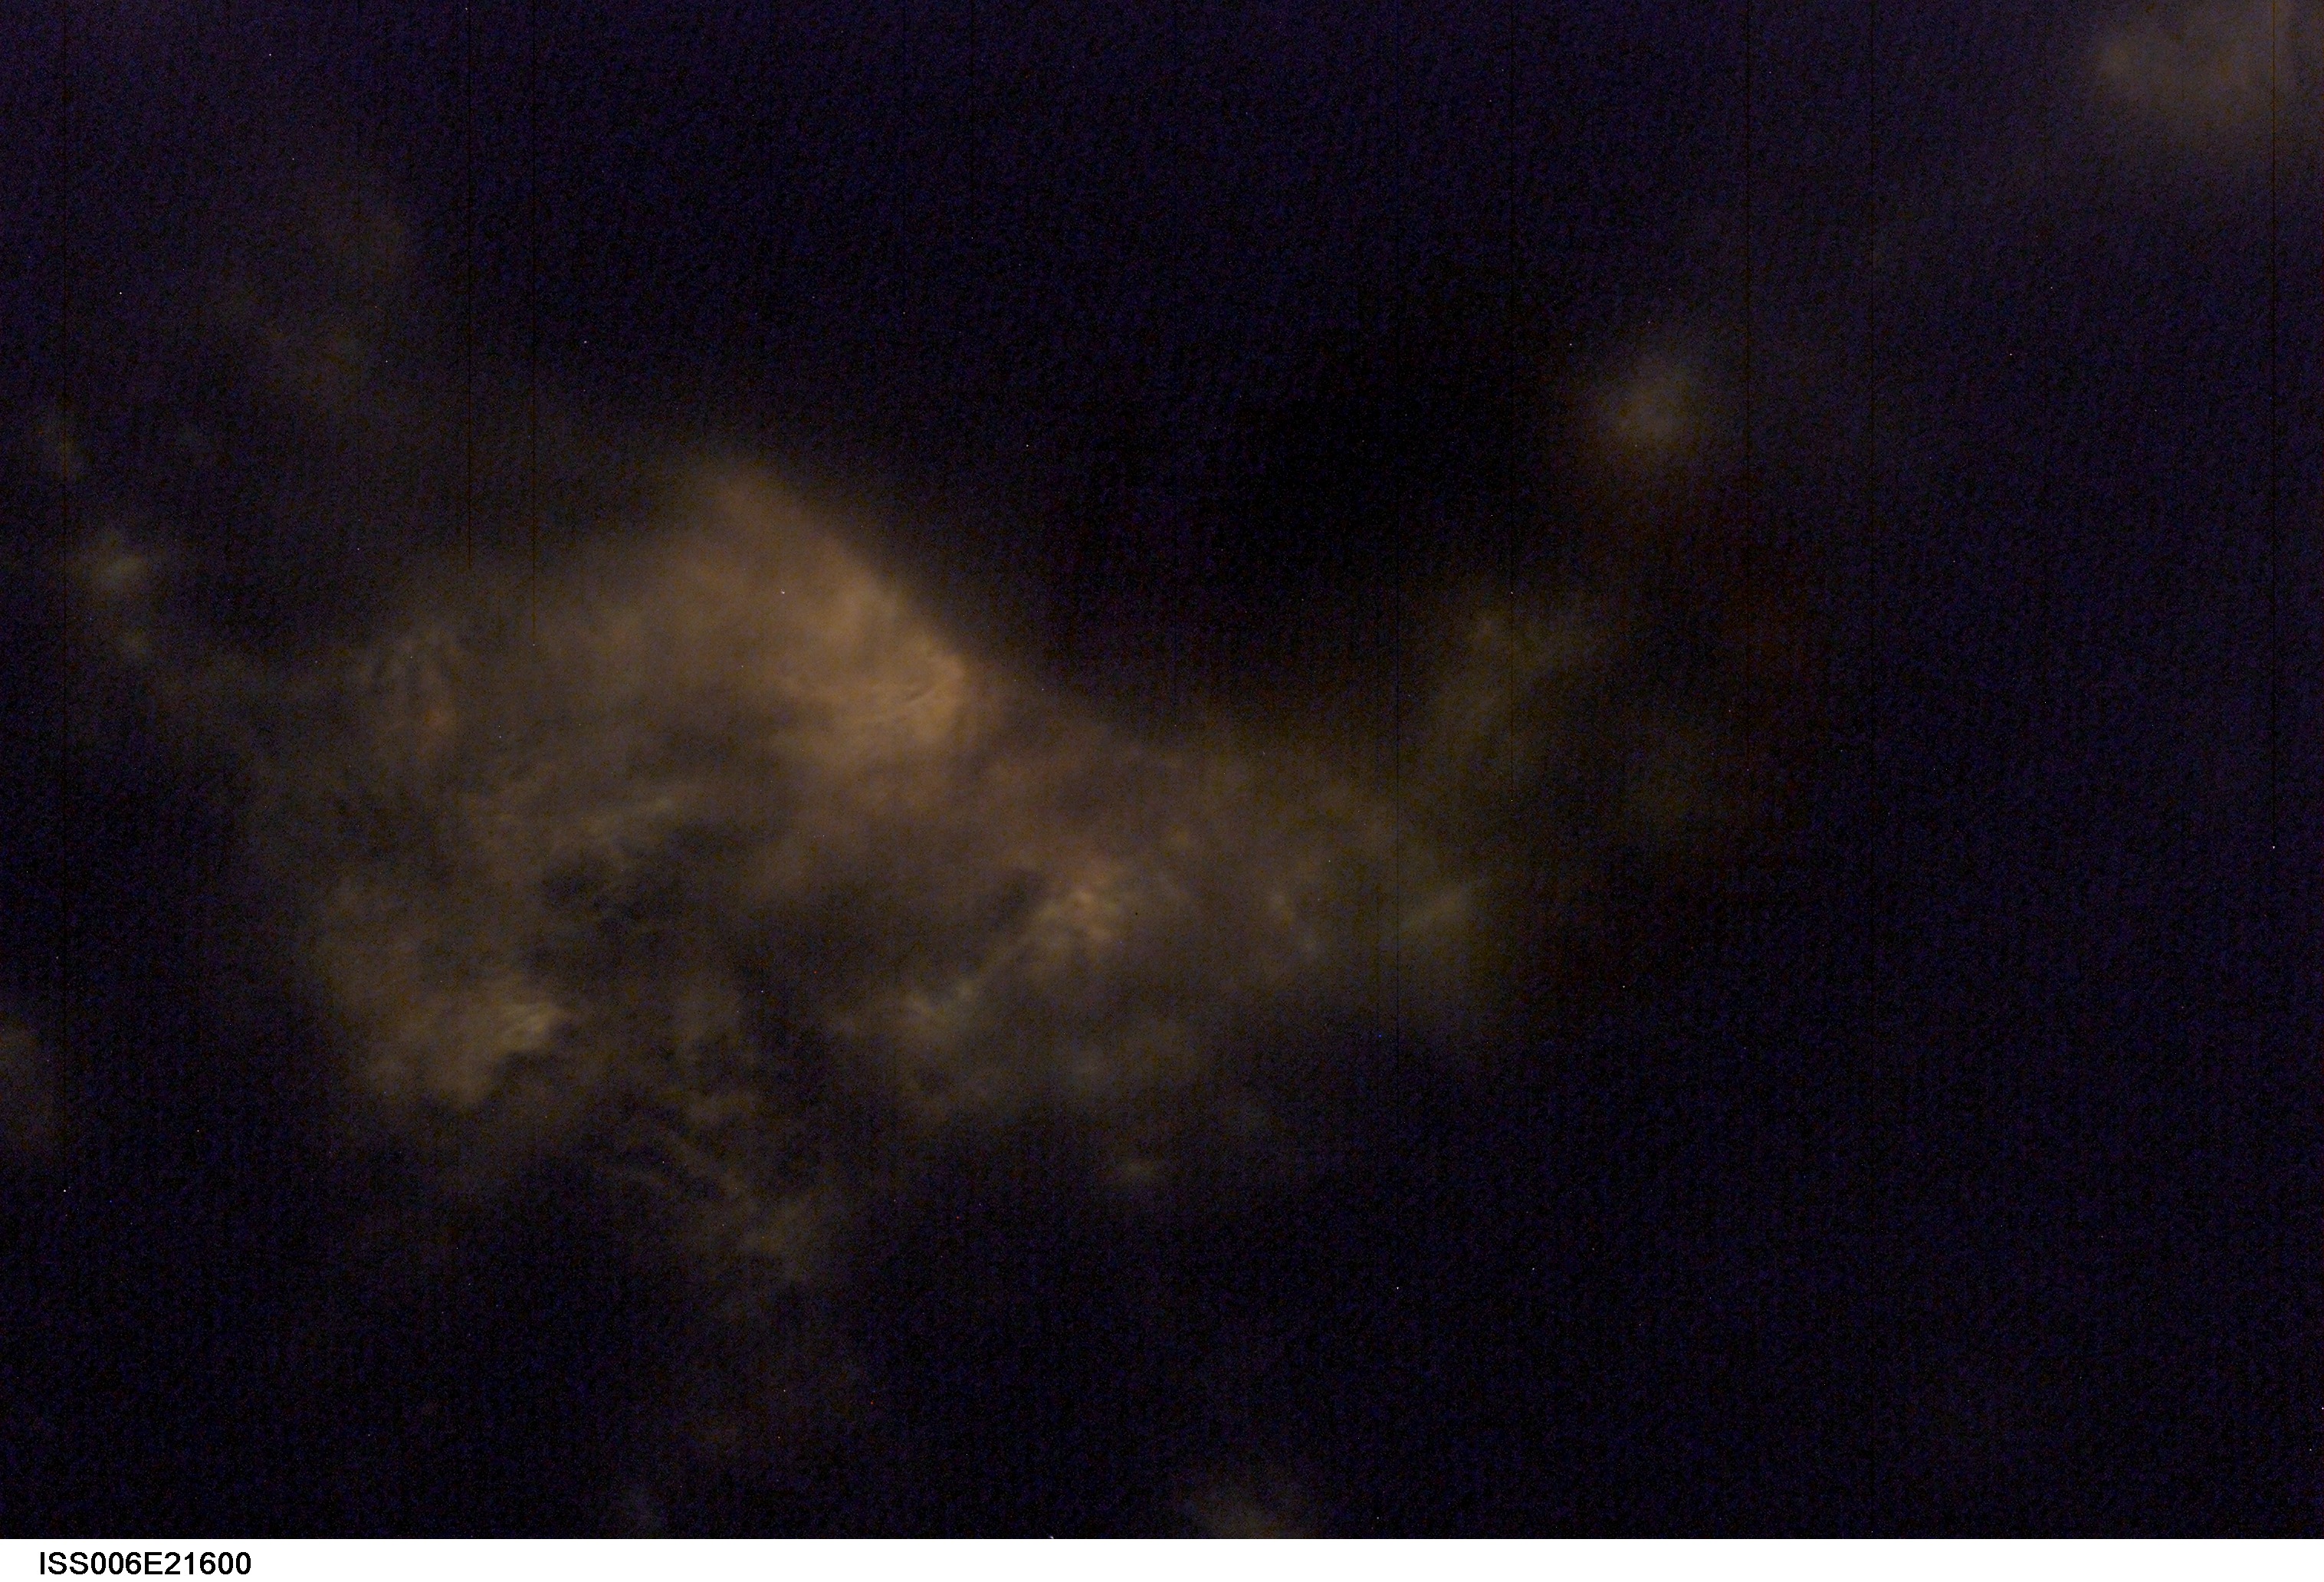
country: USA-ILLINOIS
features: CHICAGO AT NIGHT, CLOUDS
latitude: 42.0
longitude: -87.5
